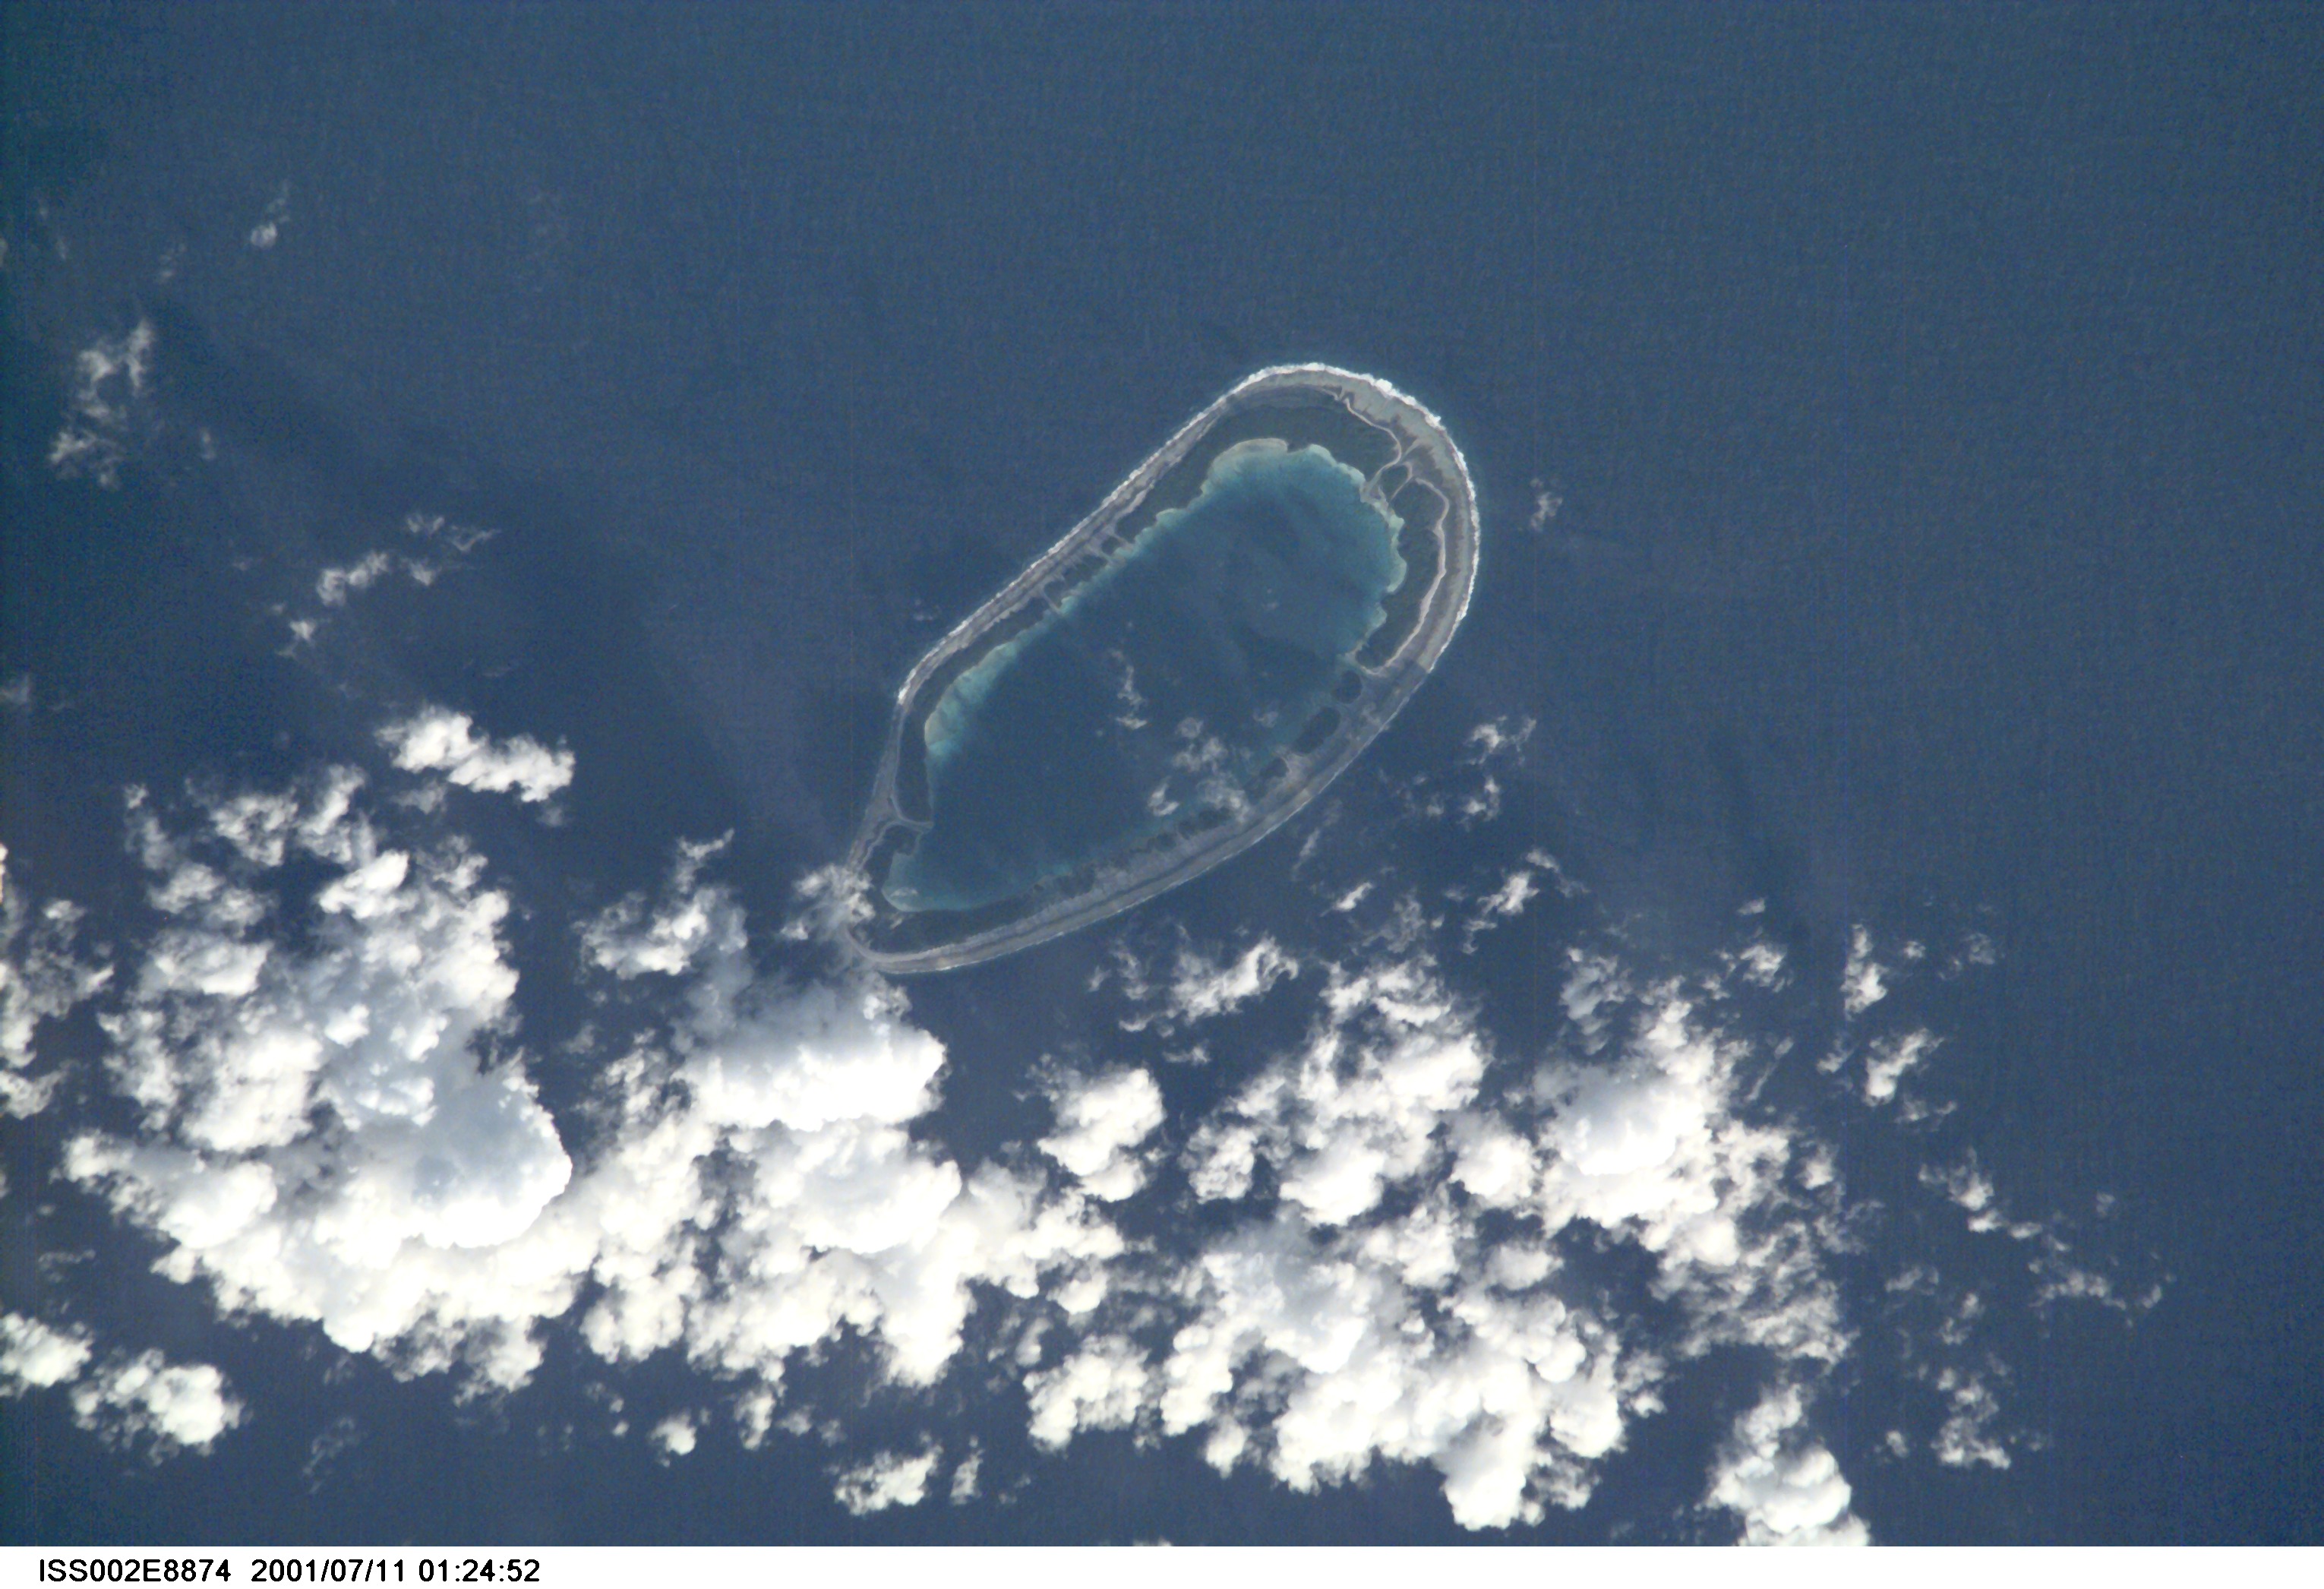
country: TUAMOTU ARCHIPELAGO
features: MARIA ATOLL
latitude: -22.0
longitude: -136.1
